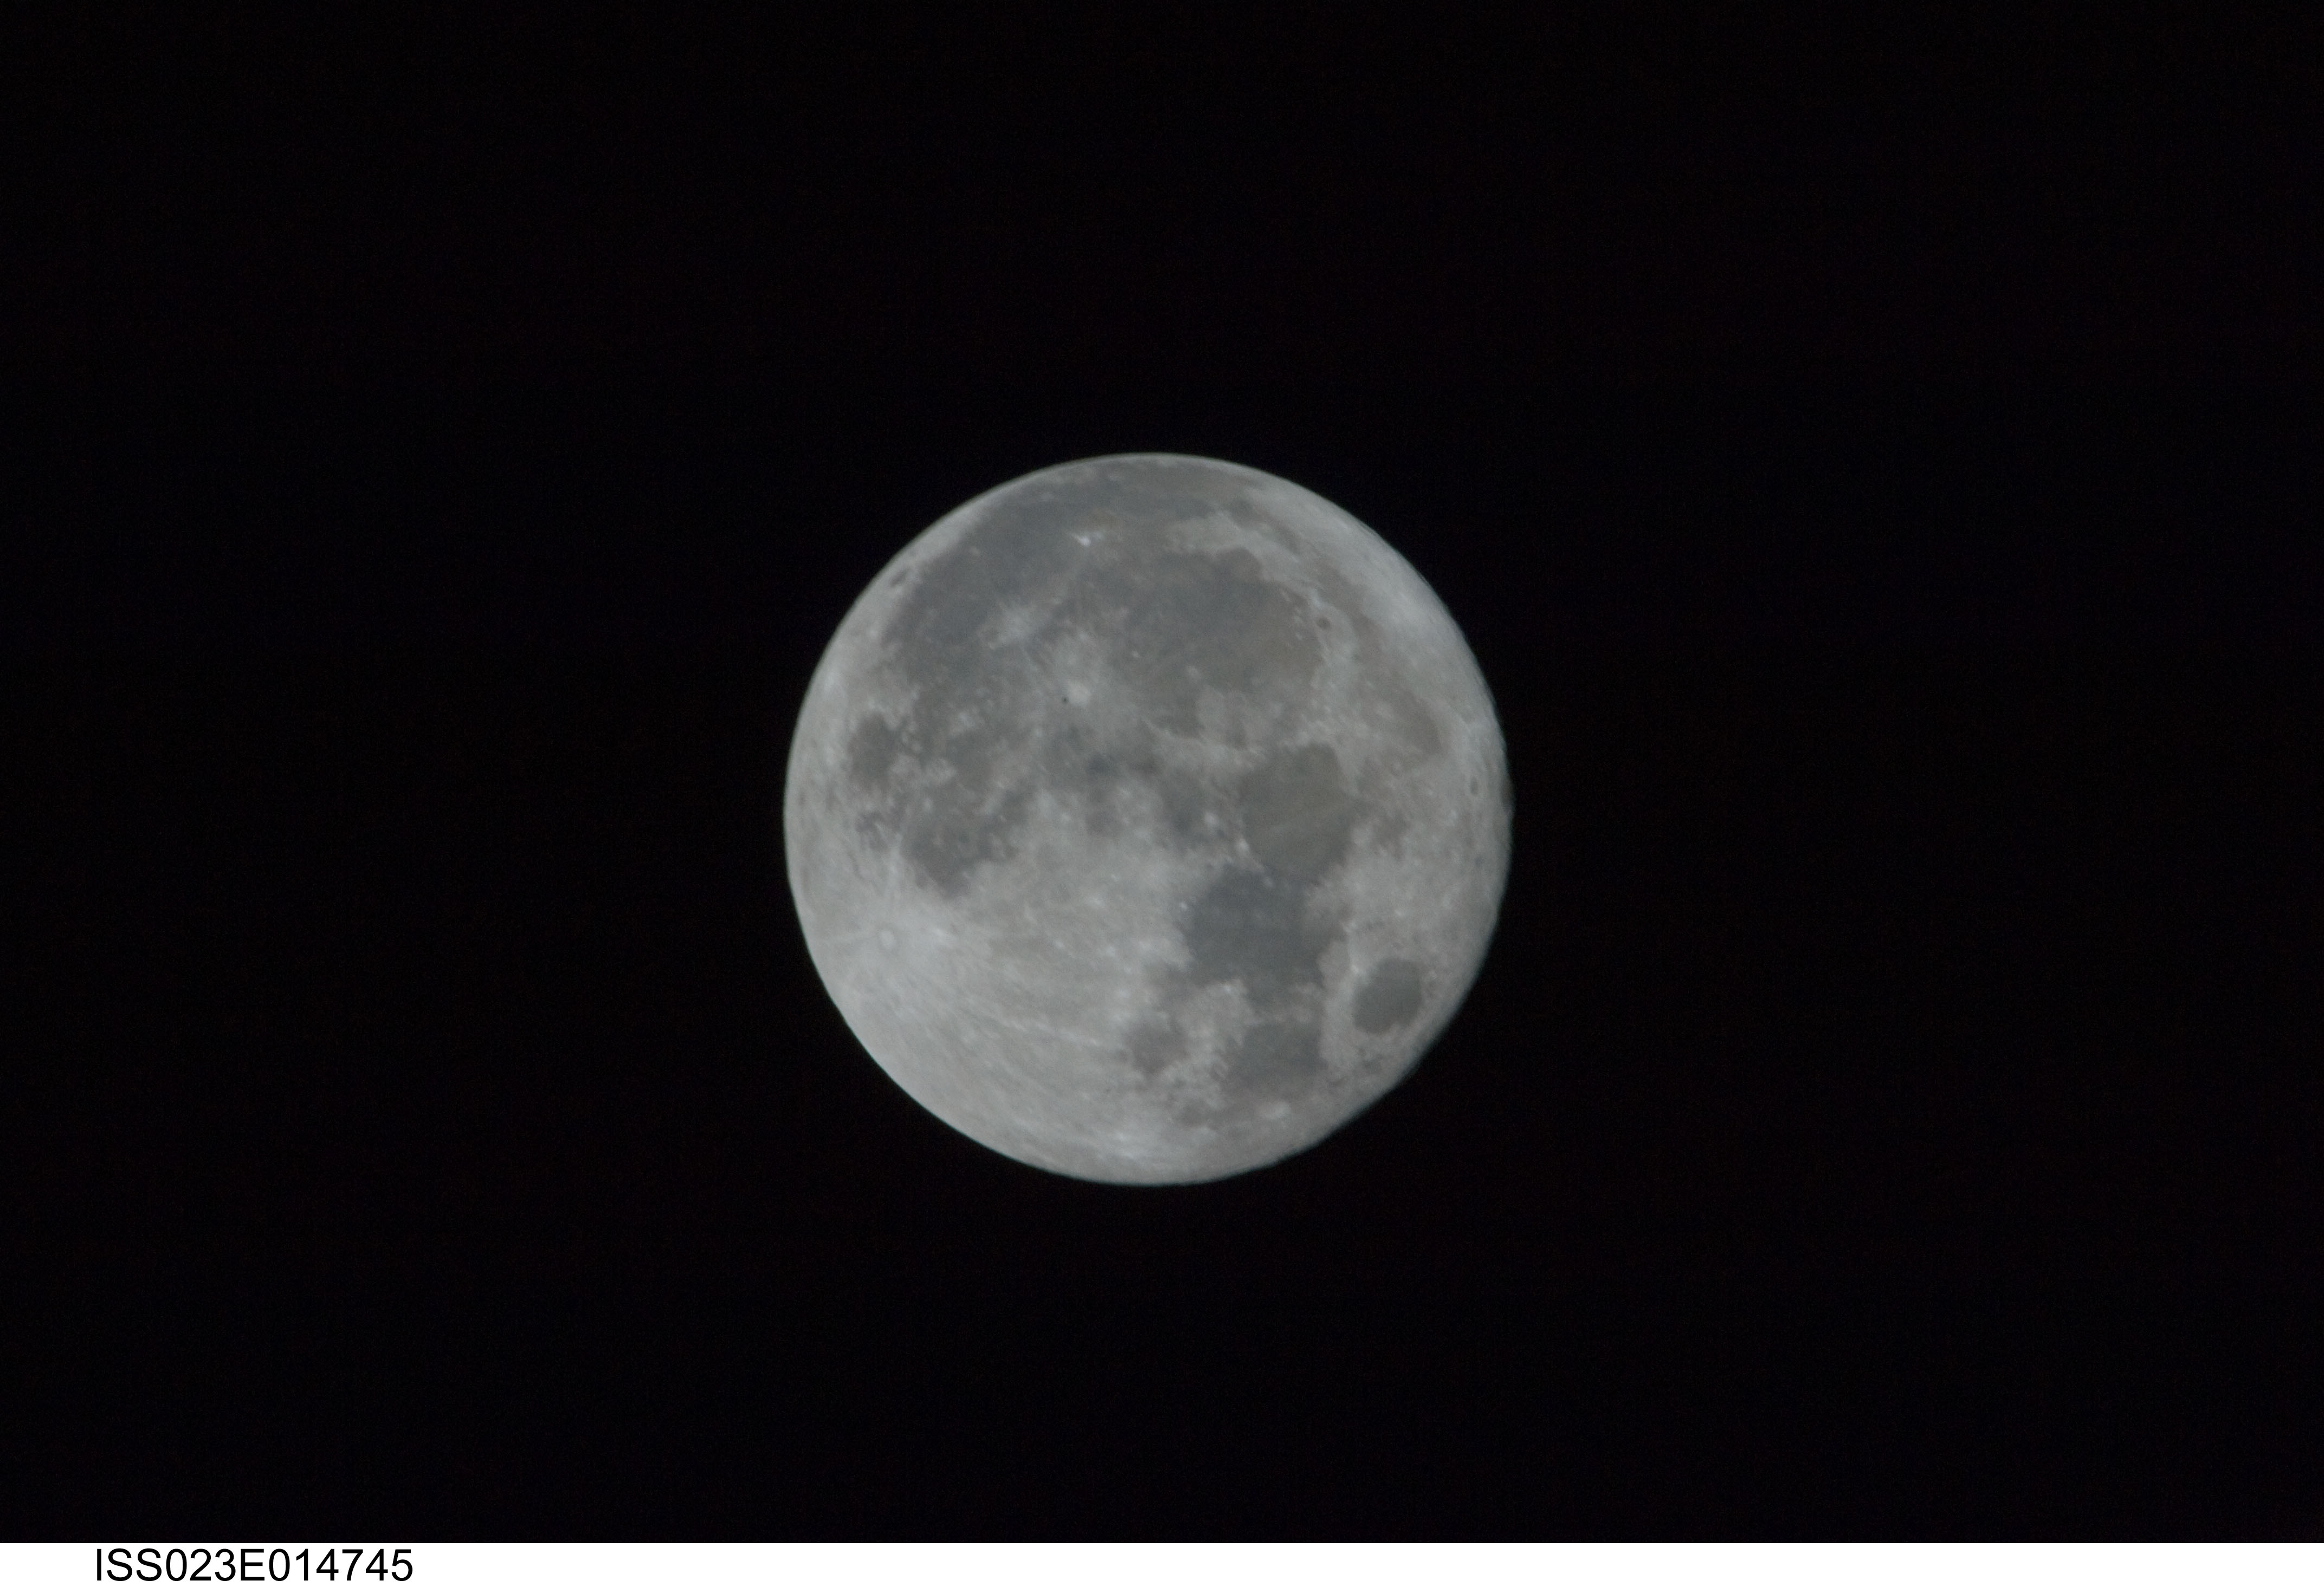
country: PACIFIC OCEAN
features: PAN-FULL MOON, SOFT
